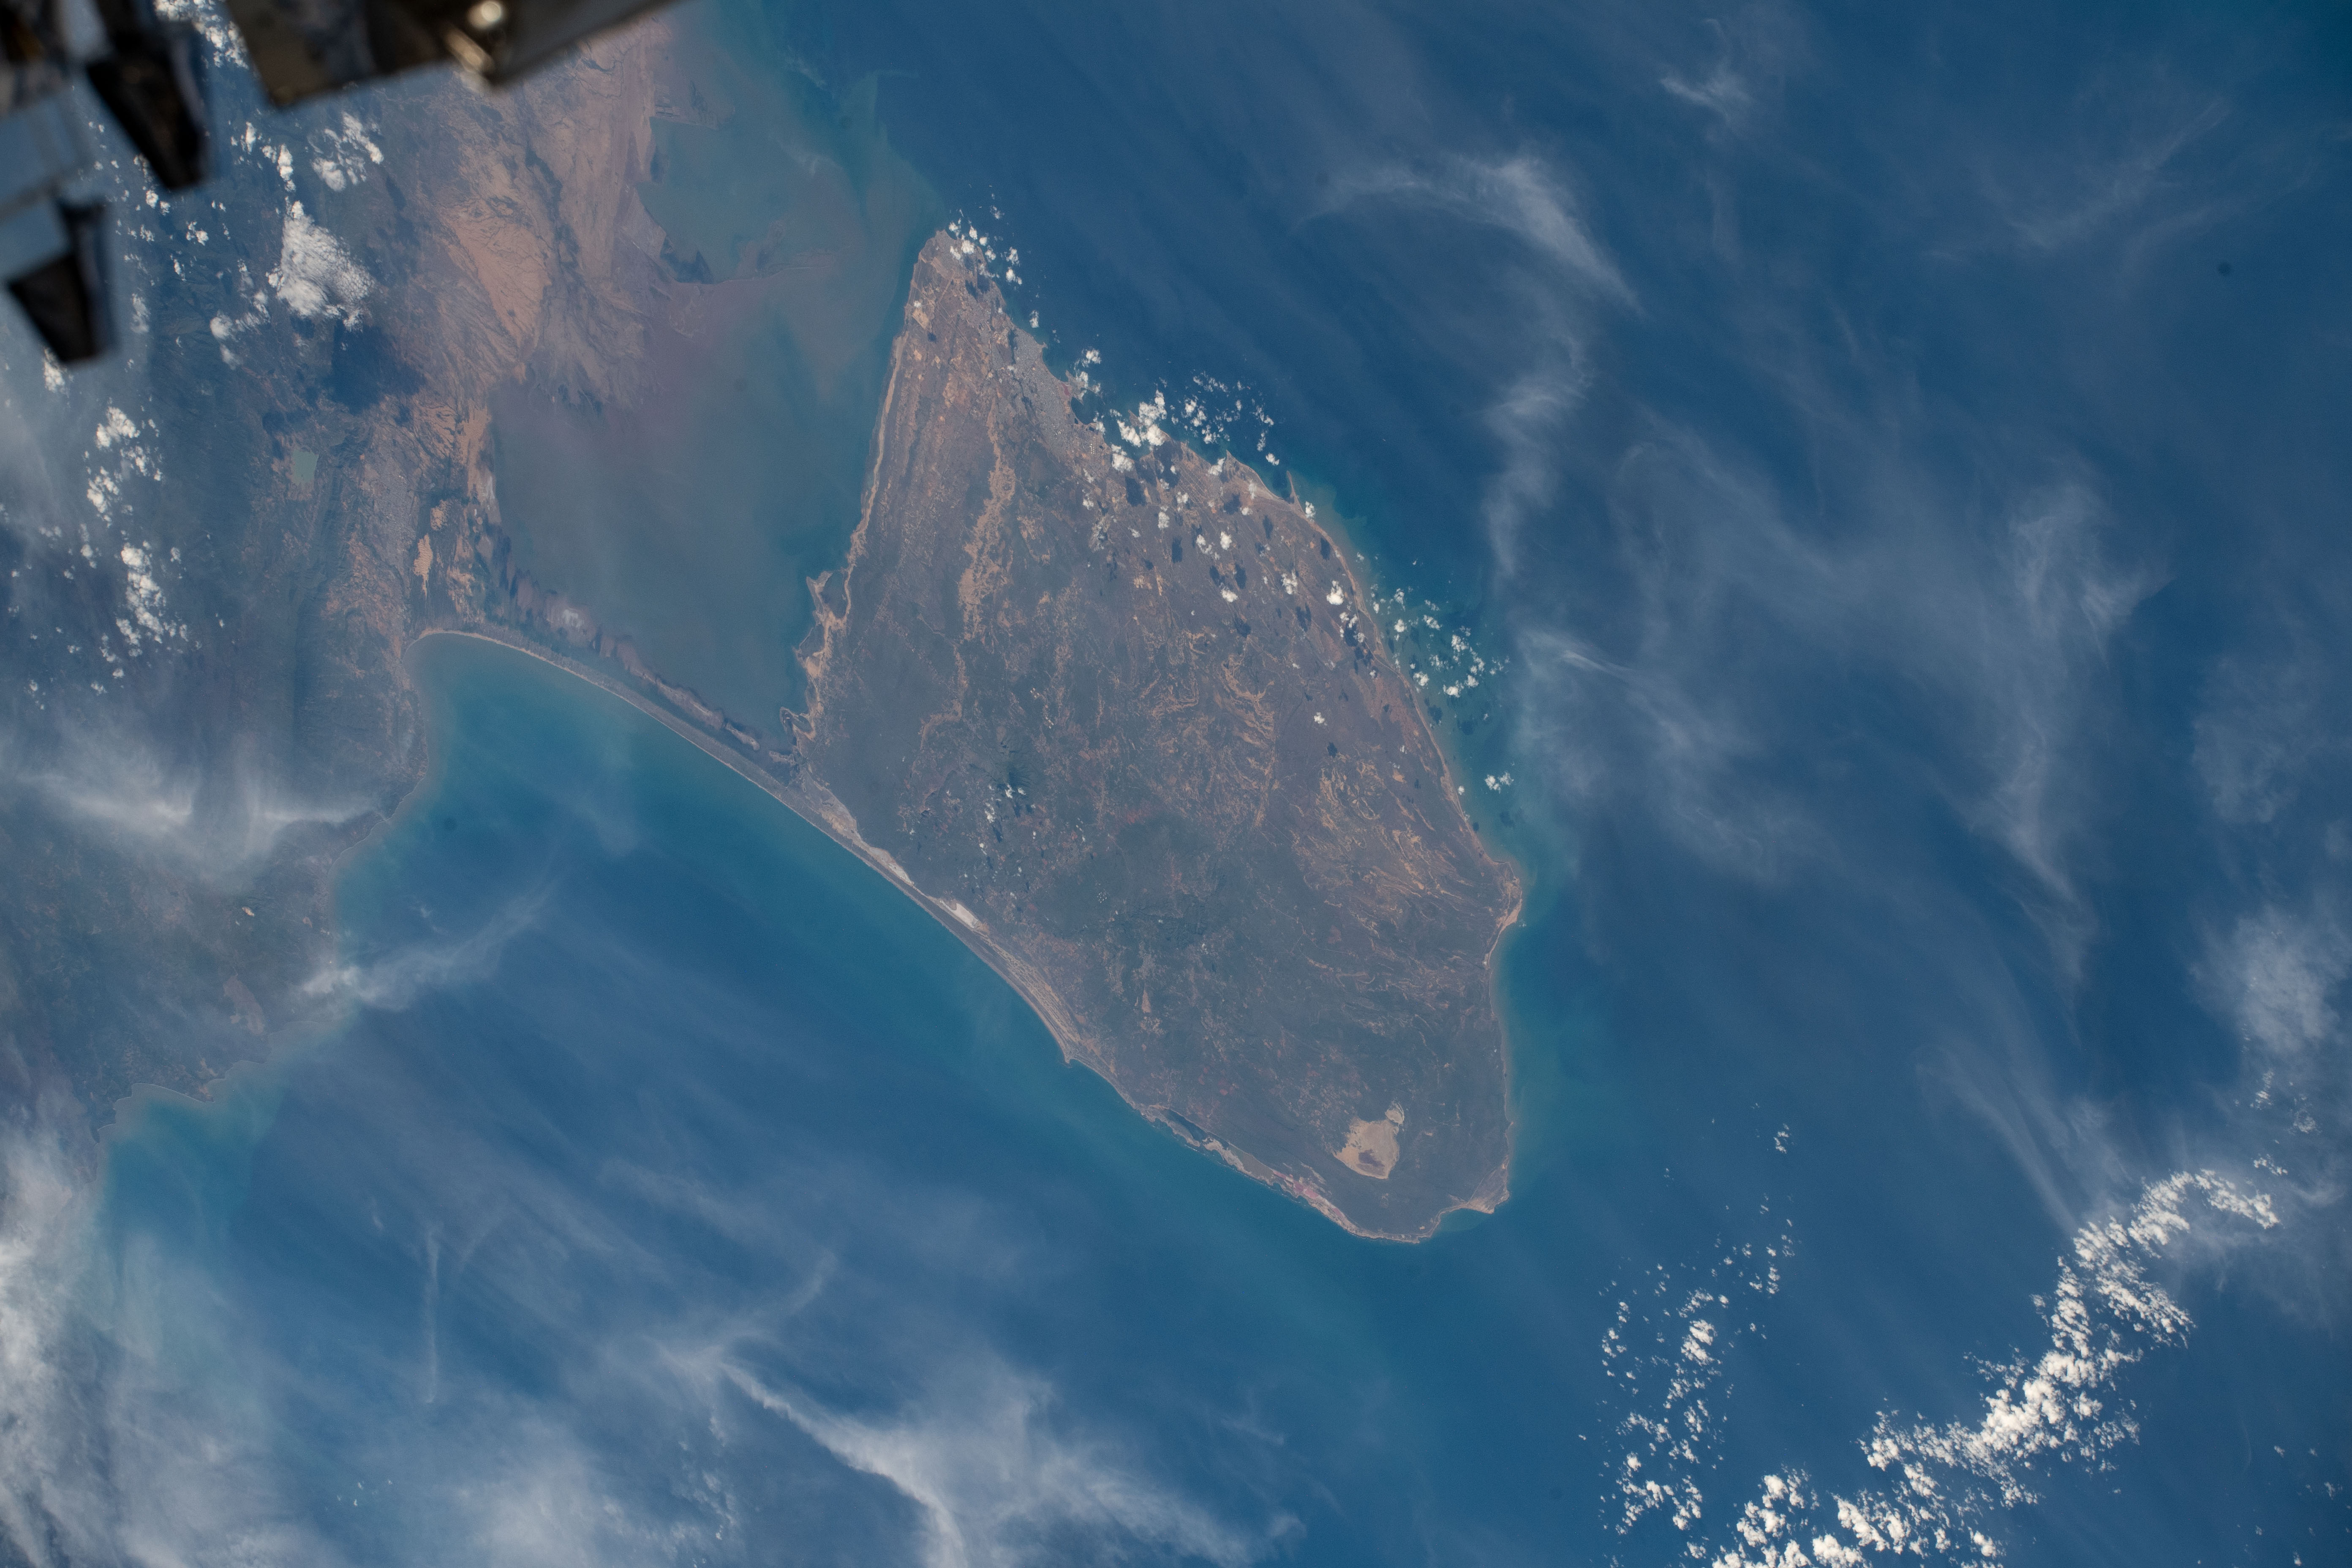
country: VENEZUELA
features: GULF OF VENEZUELA
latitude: 11.9
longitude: -70.1
